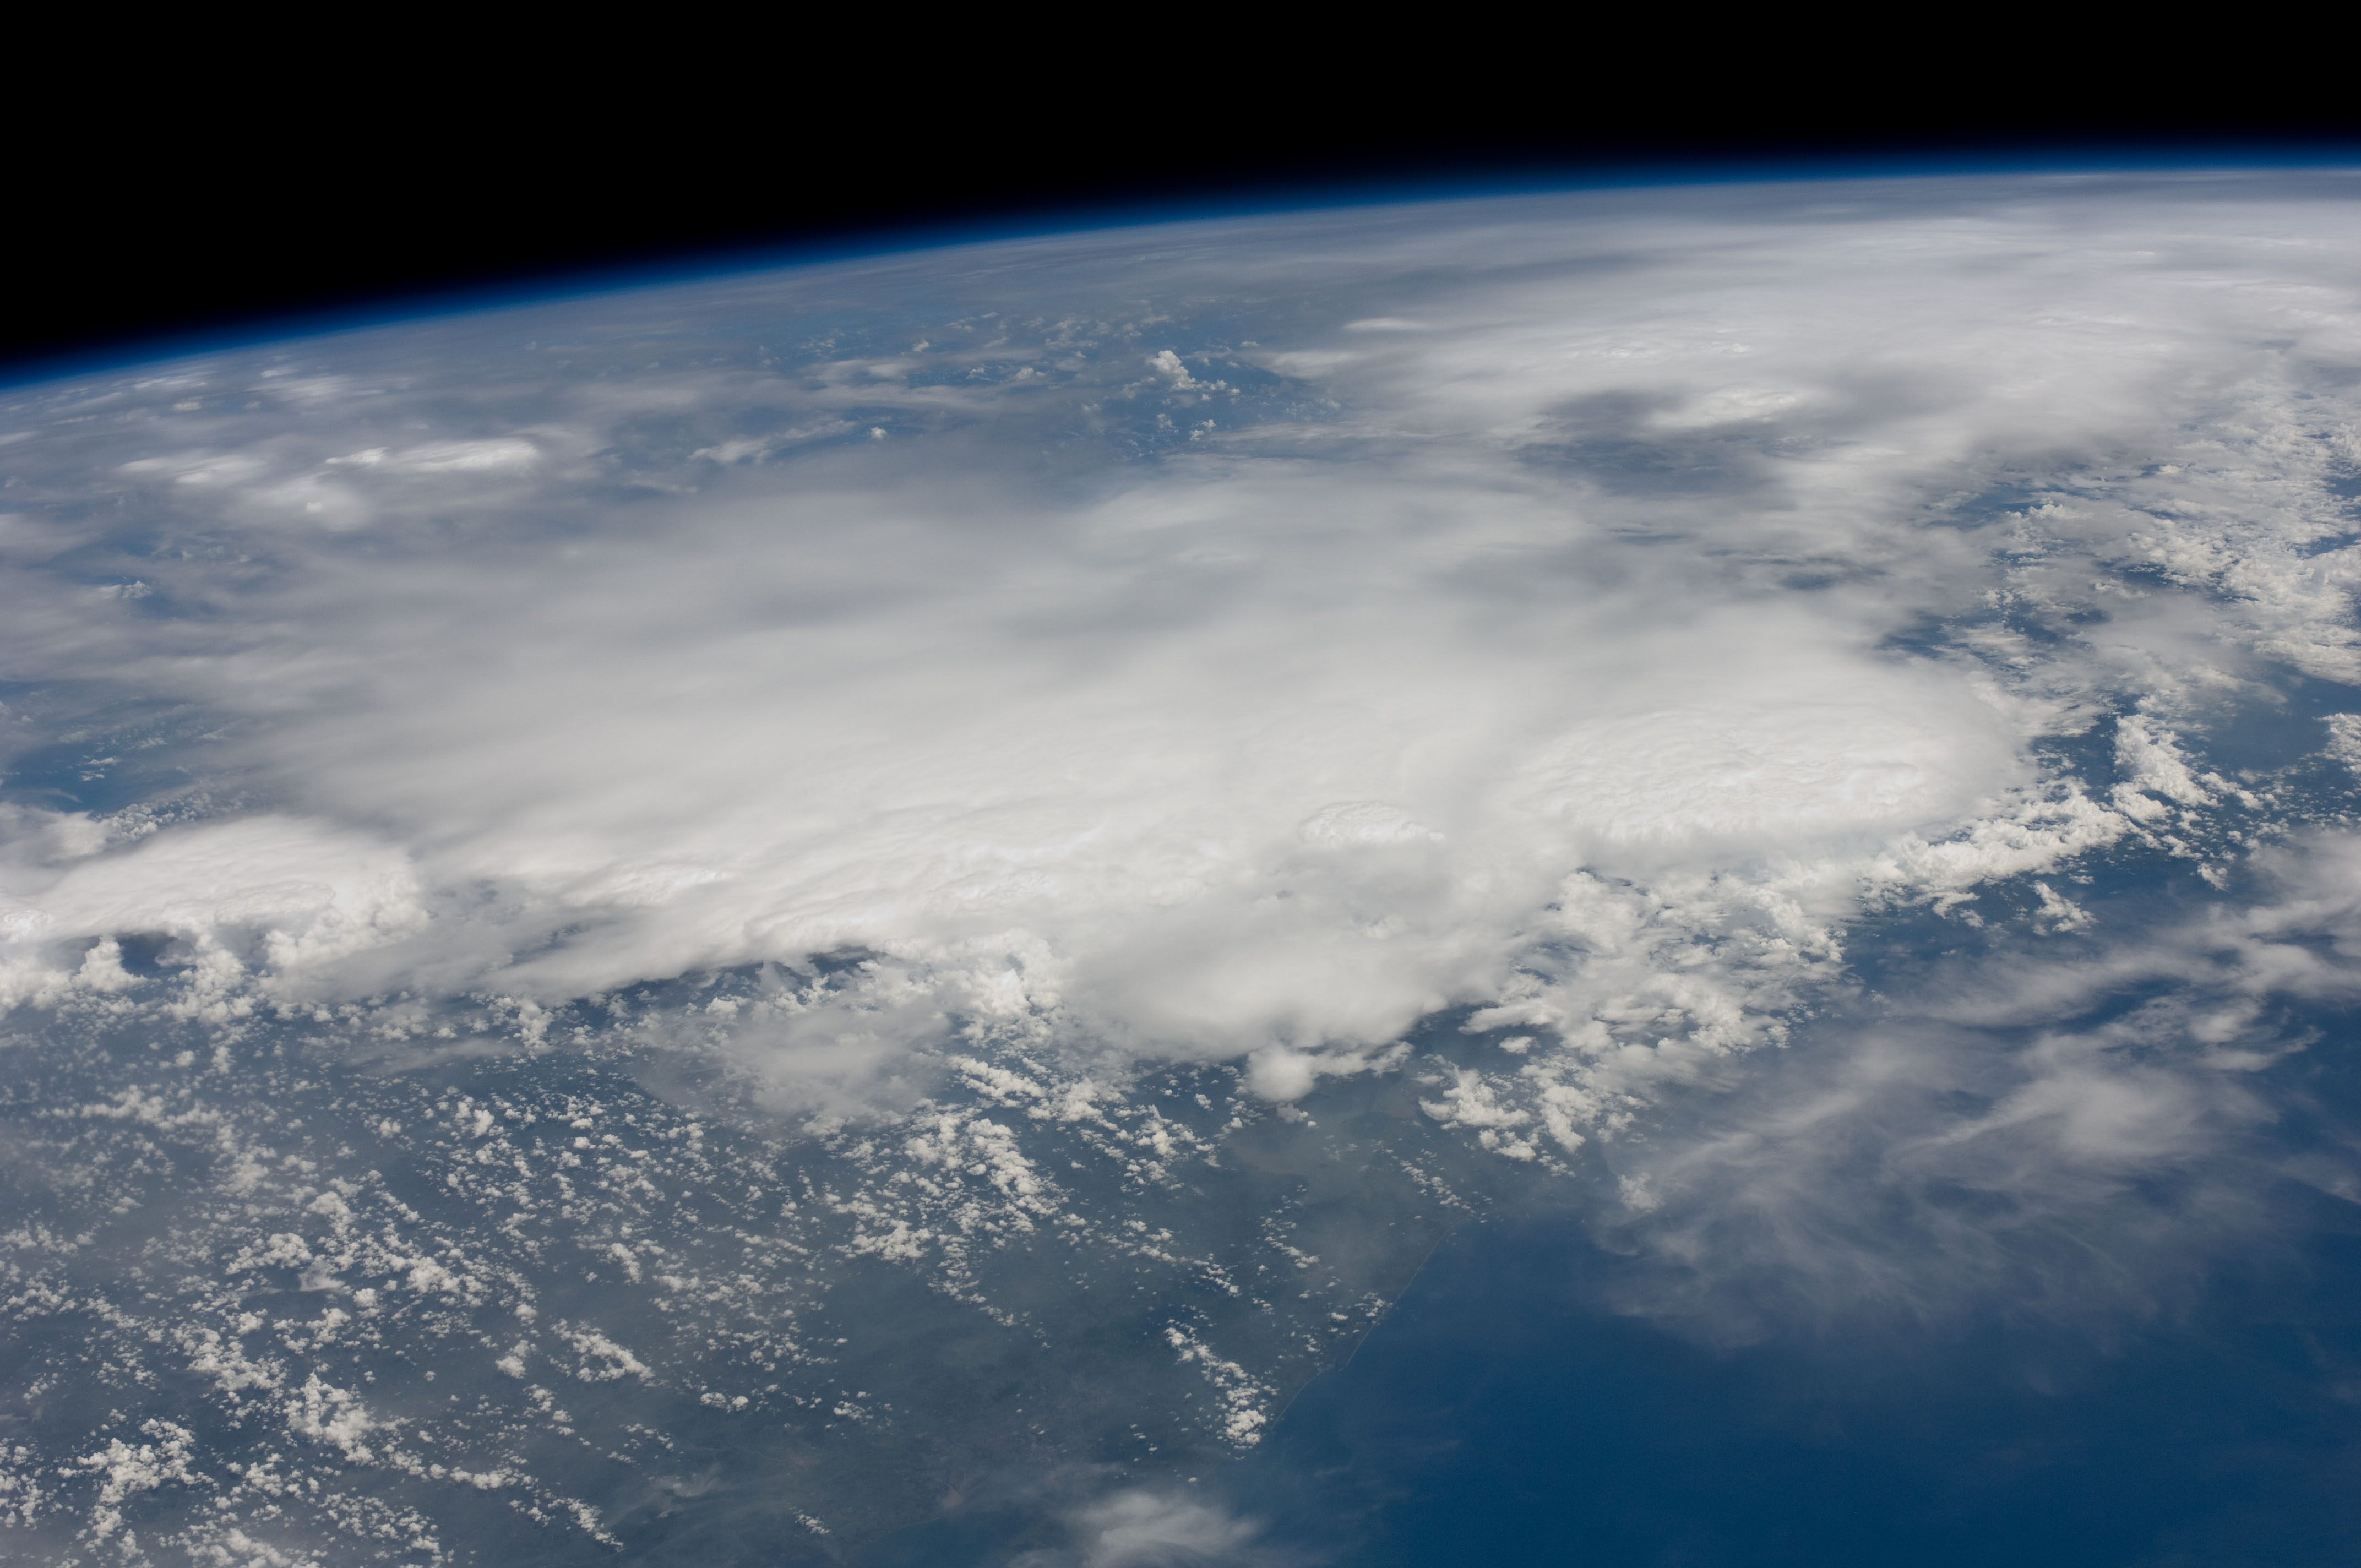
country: MEXICO
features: PAN- G. OF MEXICO, SEDIMENT, THUNDERSTORMS
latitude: 19.5
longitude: -100.0
